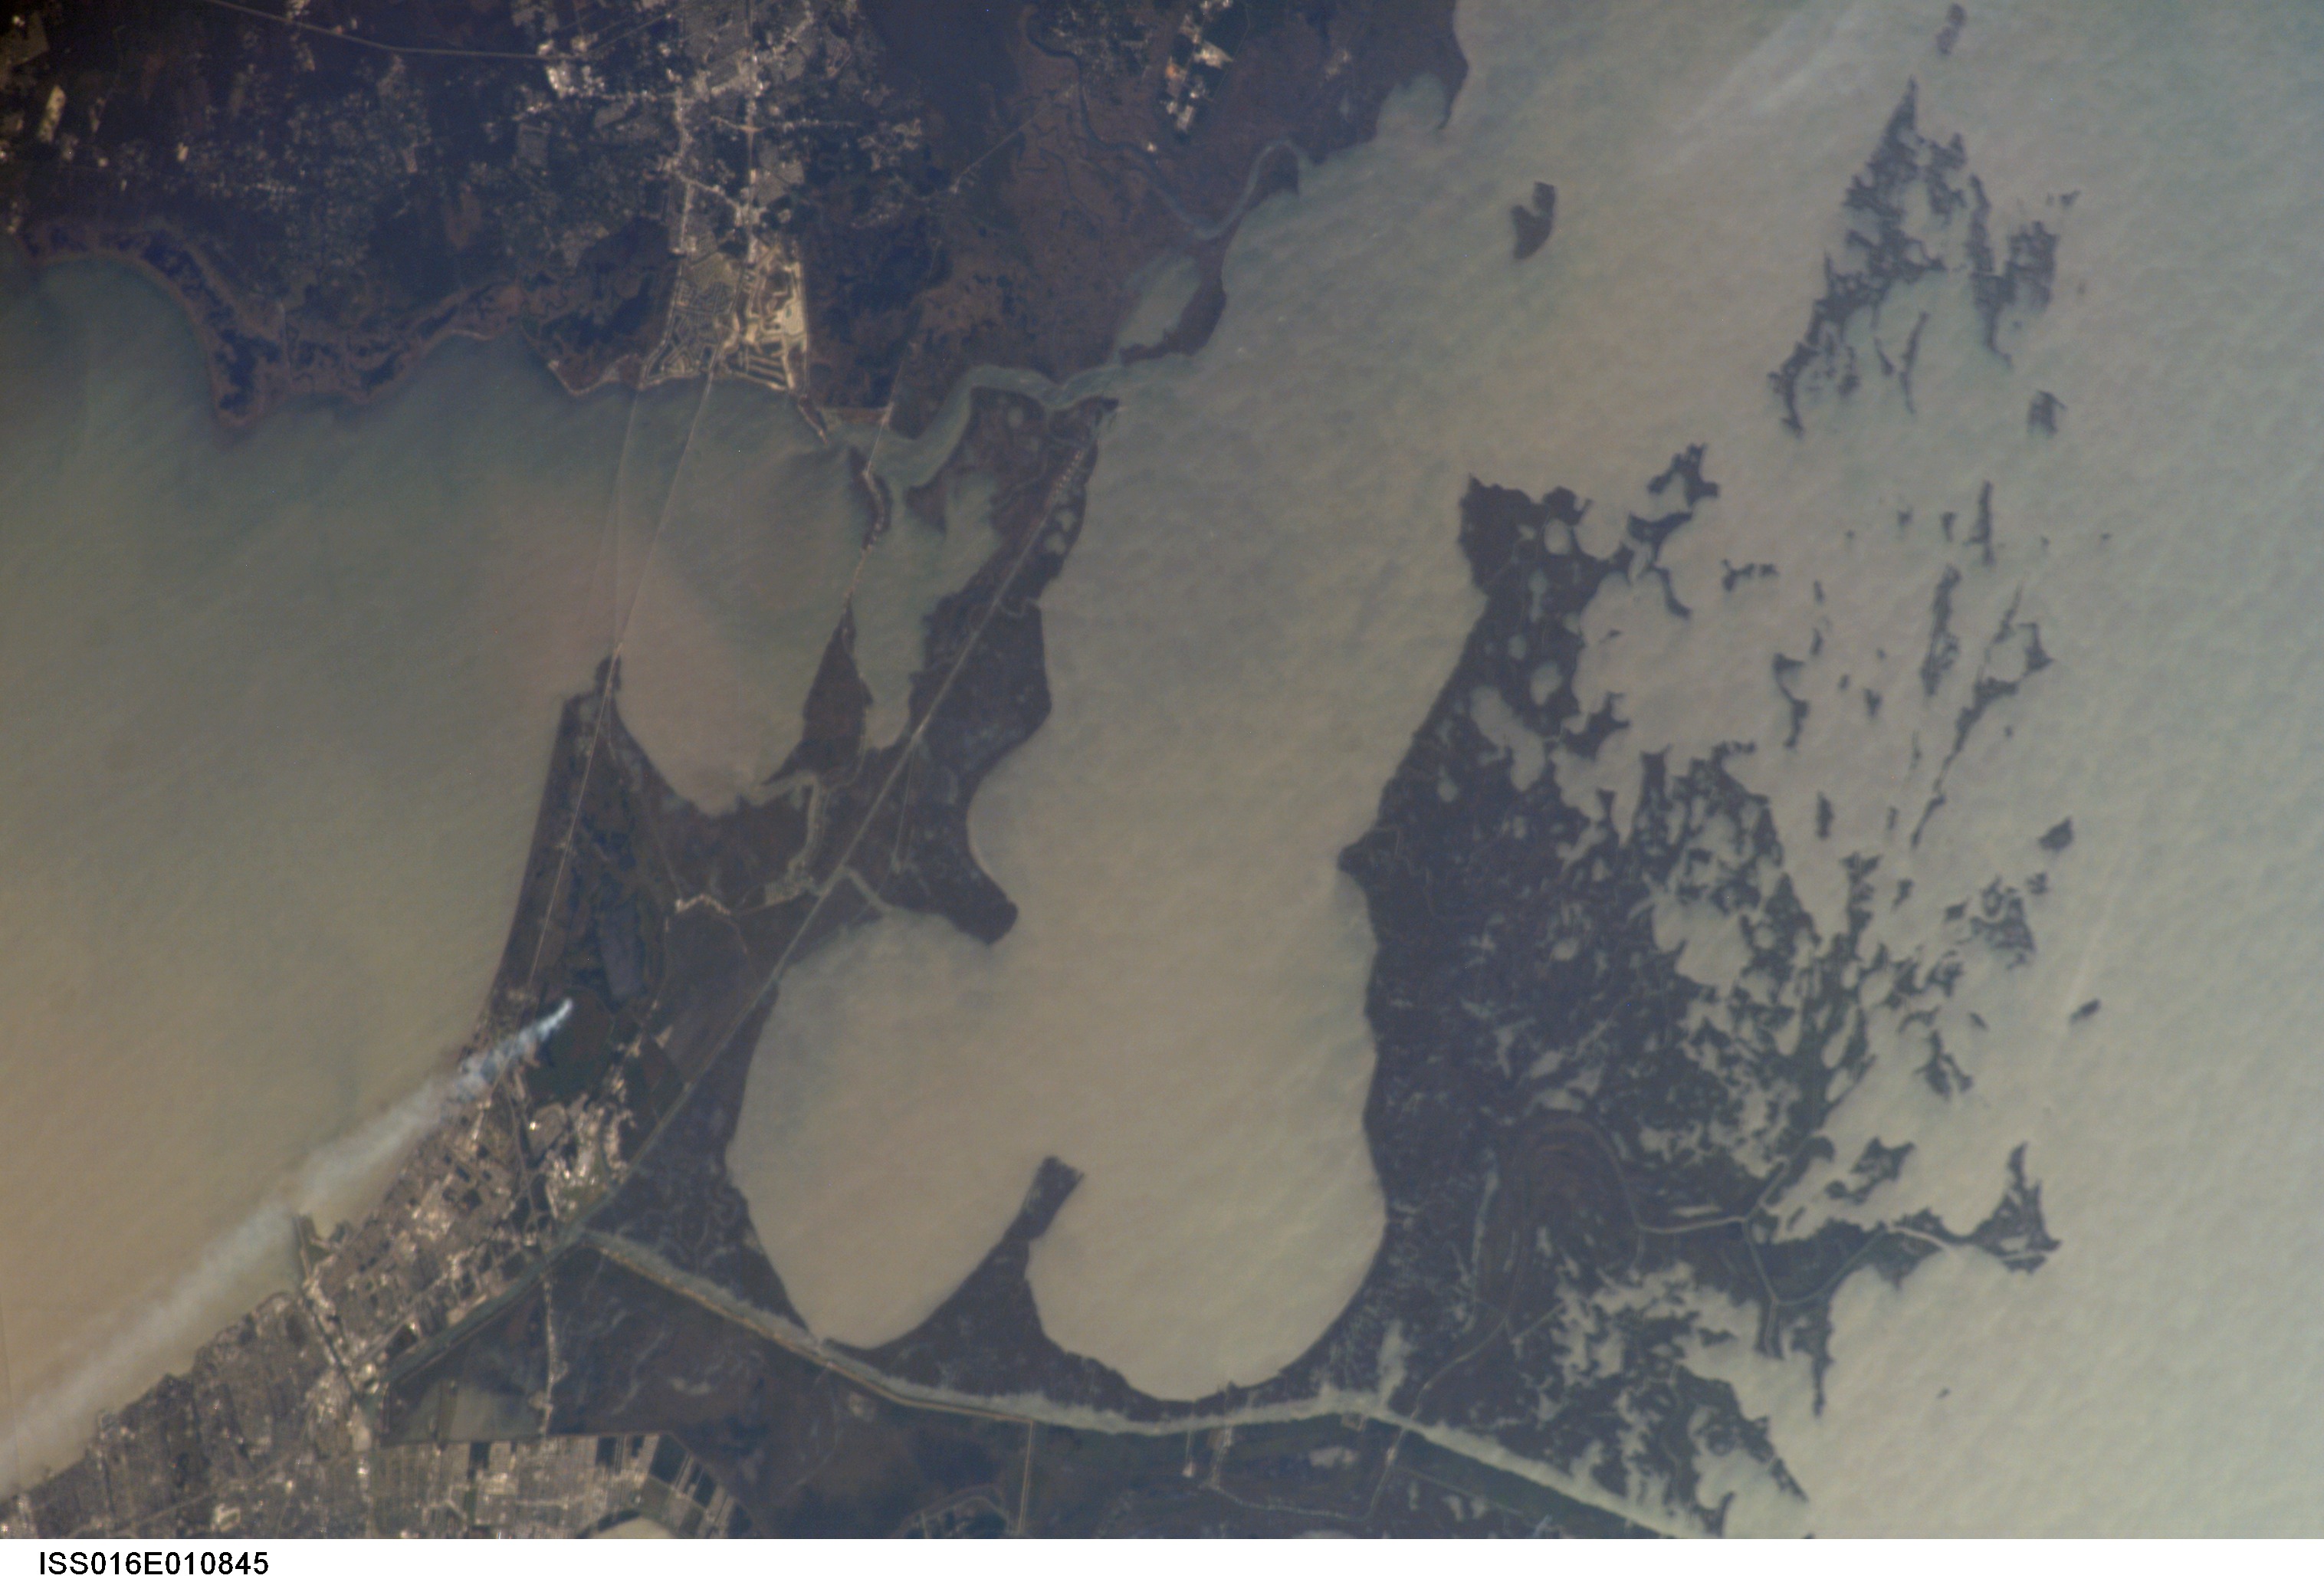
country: USA-LOUISIANA
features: GLINT, L. BORGNE, NEW ORLEANS
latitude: 30.0
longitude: -89.5
